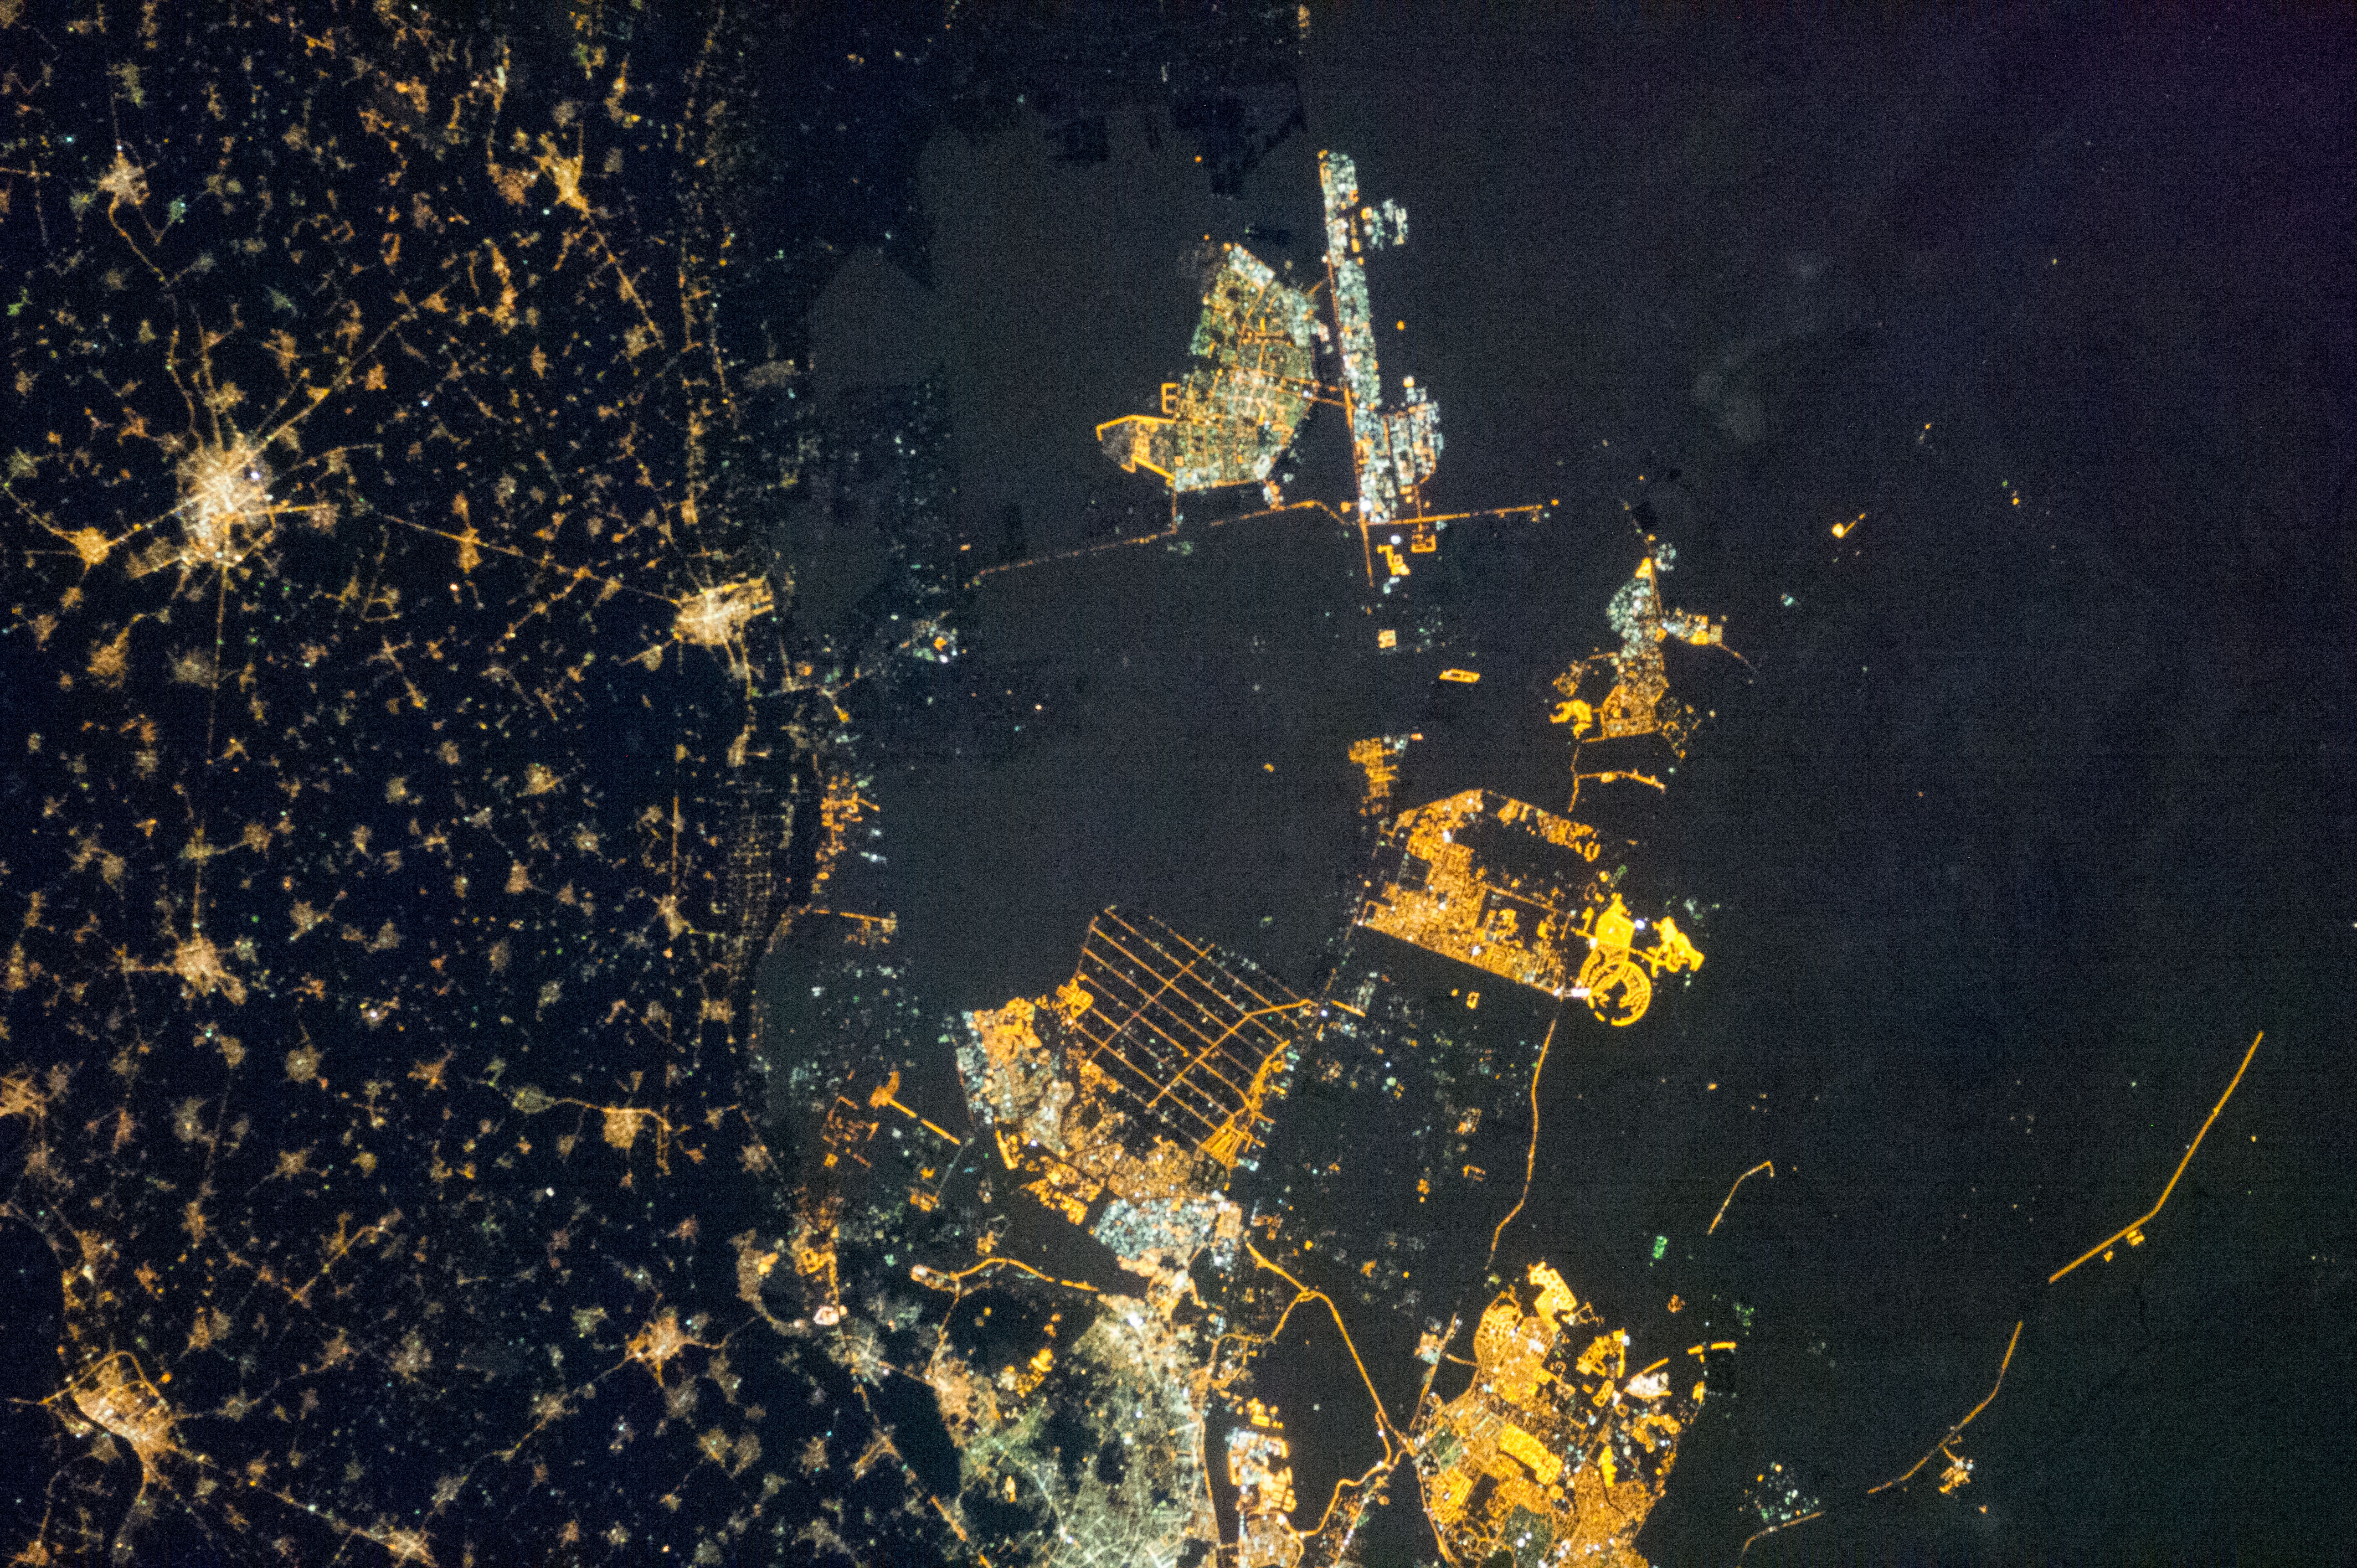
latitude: 30.1
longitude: 31.6
